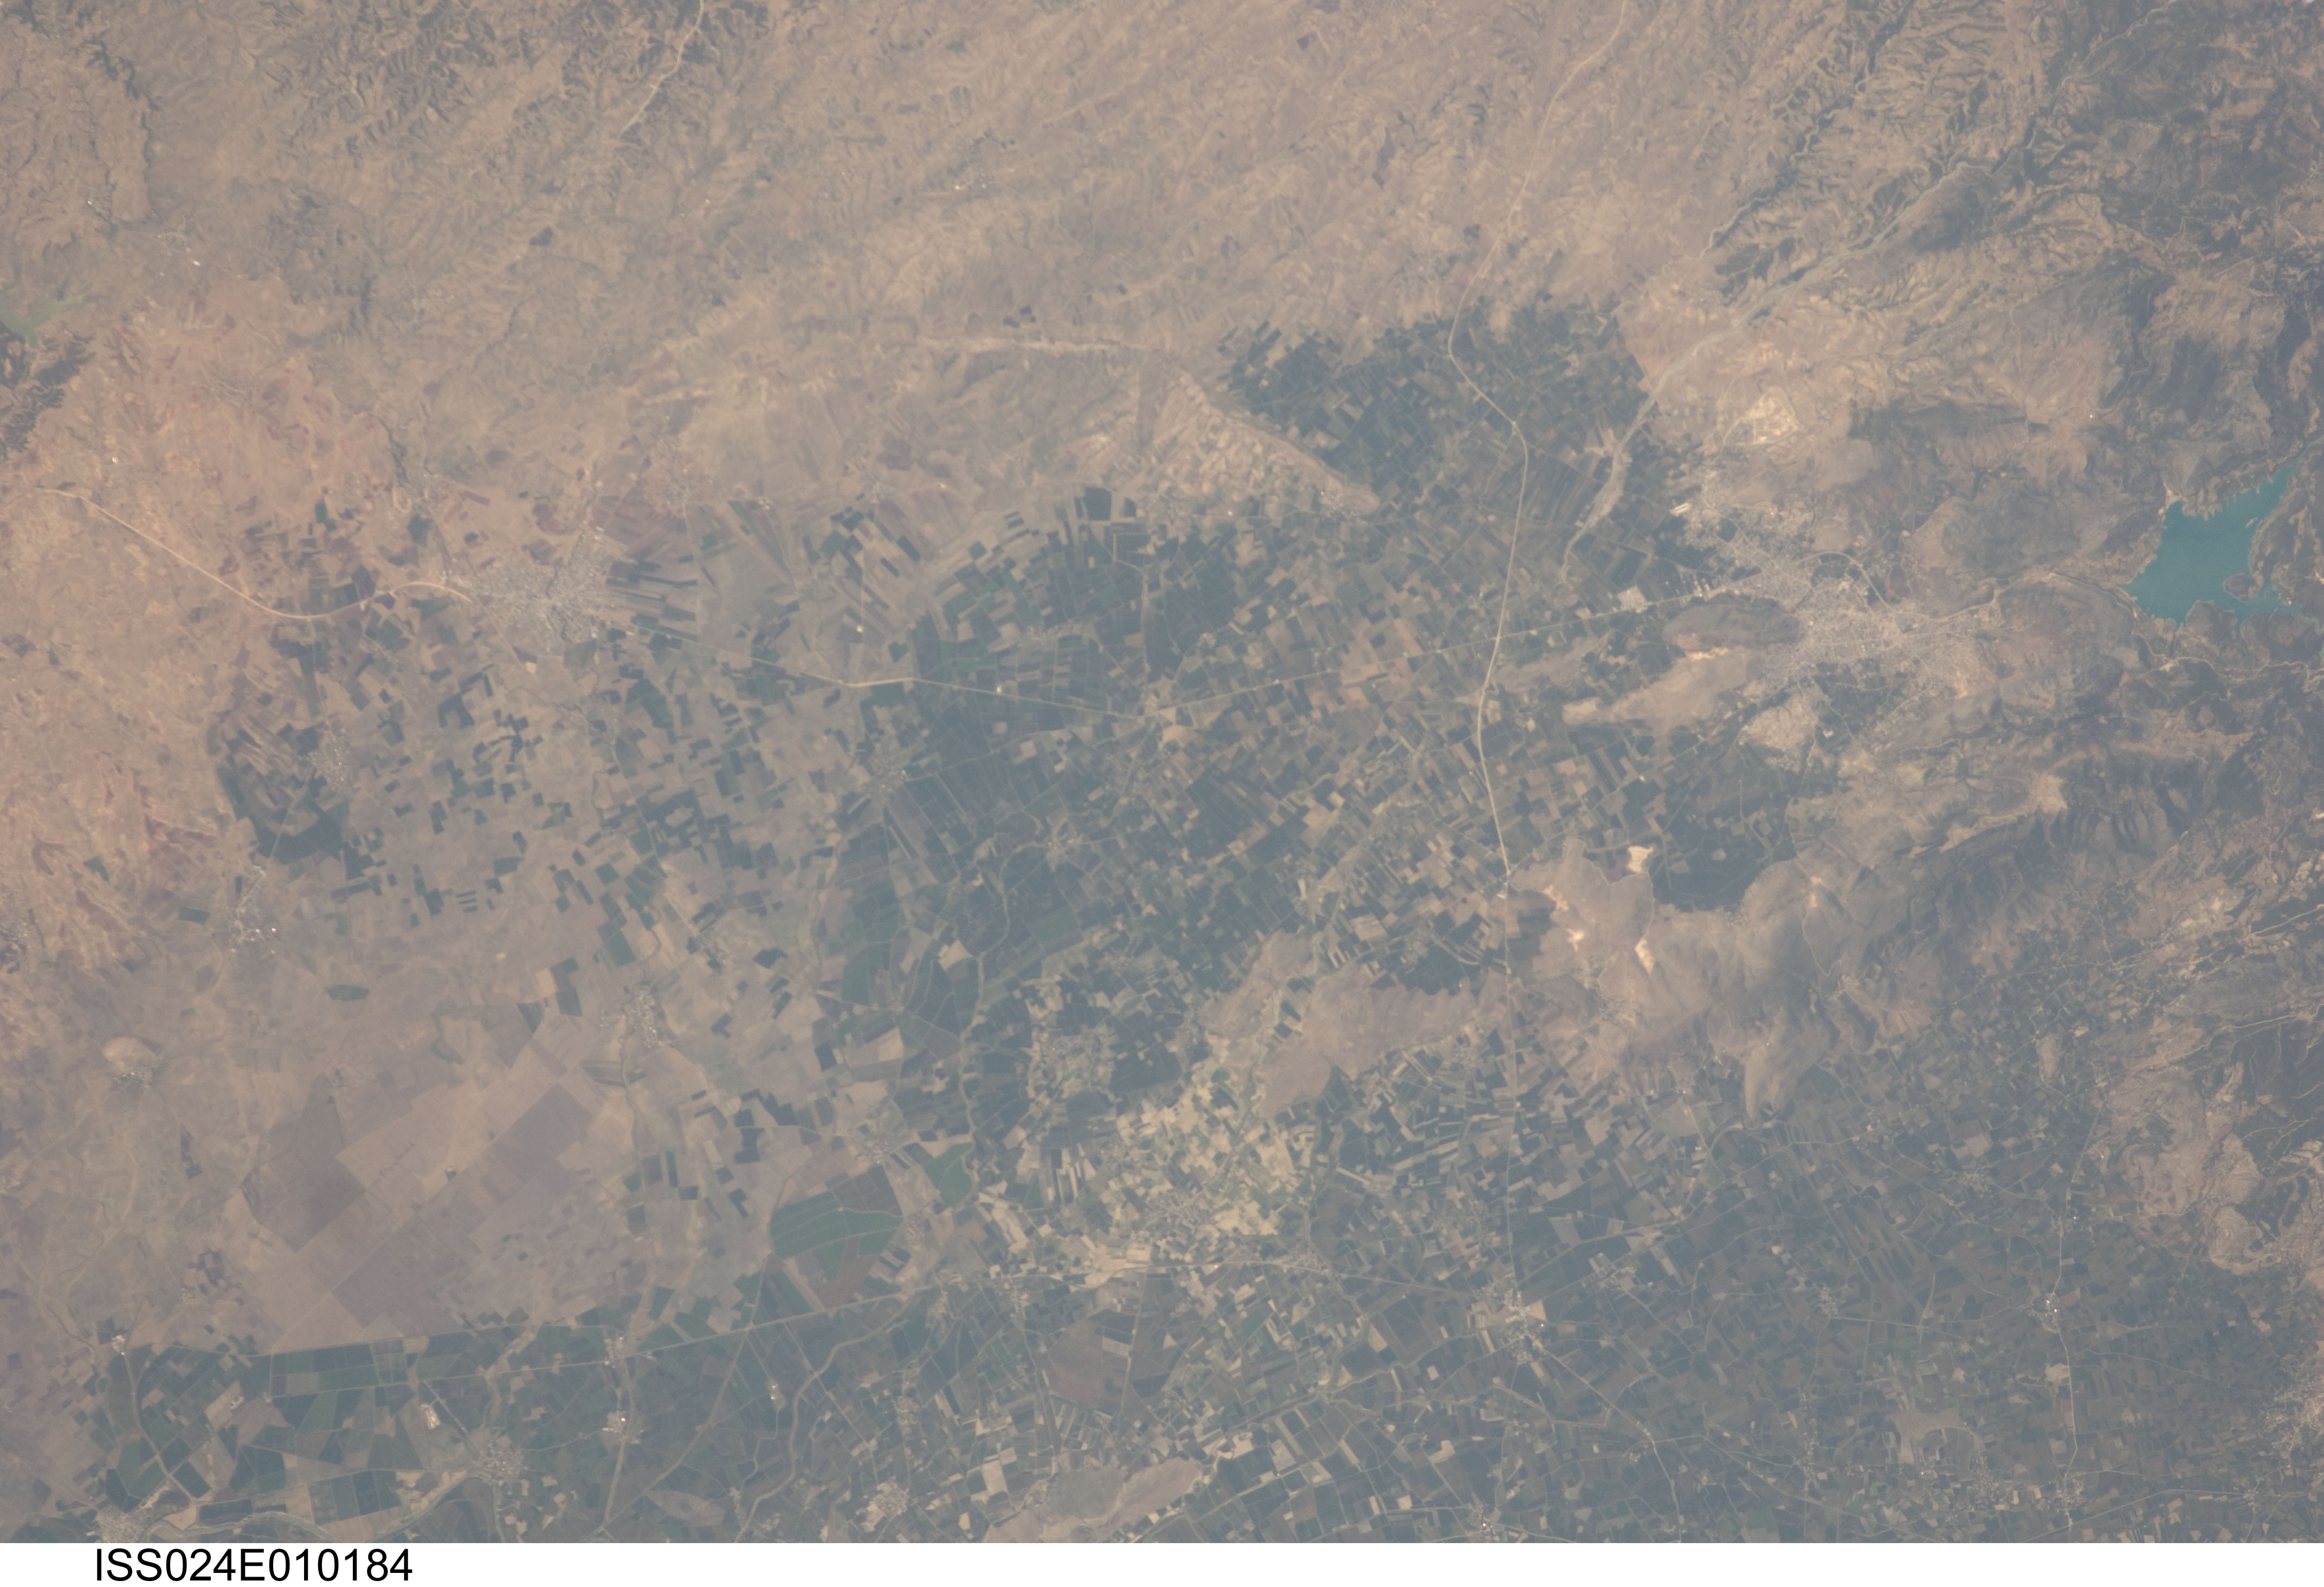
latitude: 37.3
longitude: 35.8
